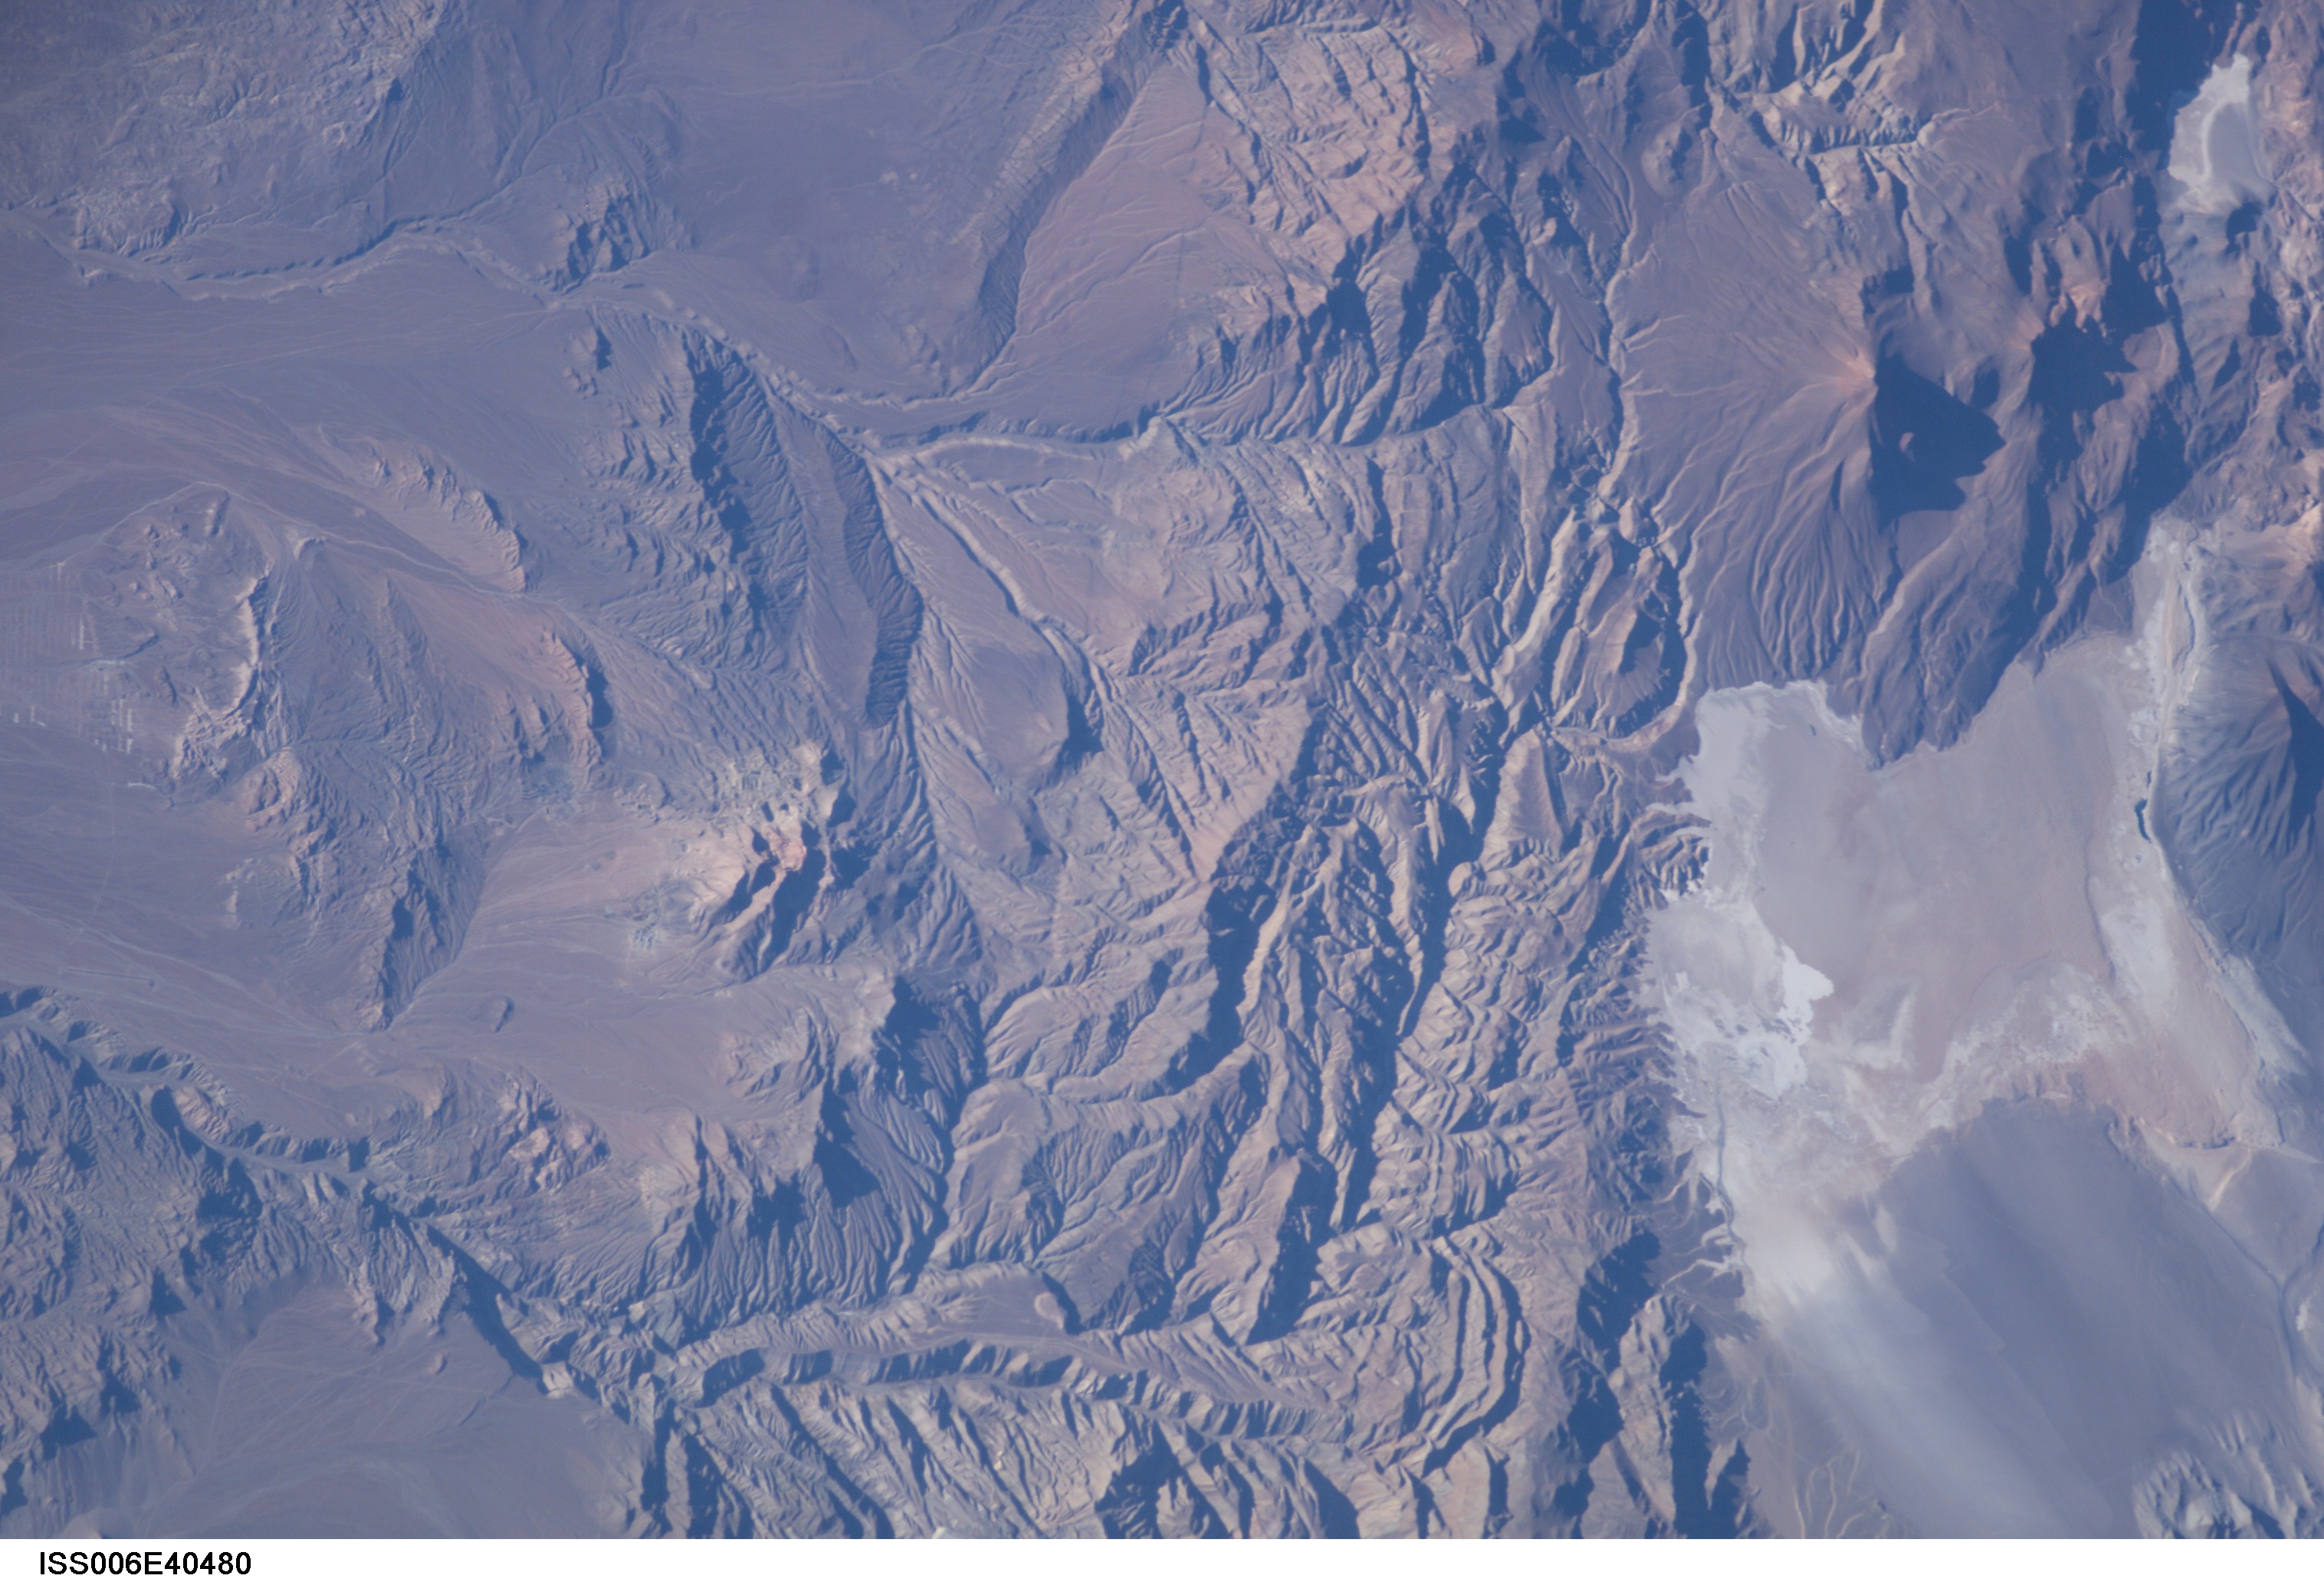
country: CHILE
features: ANDES MOUNTAINS
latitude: -26.0
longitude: -69.5
